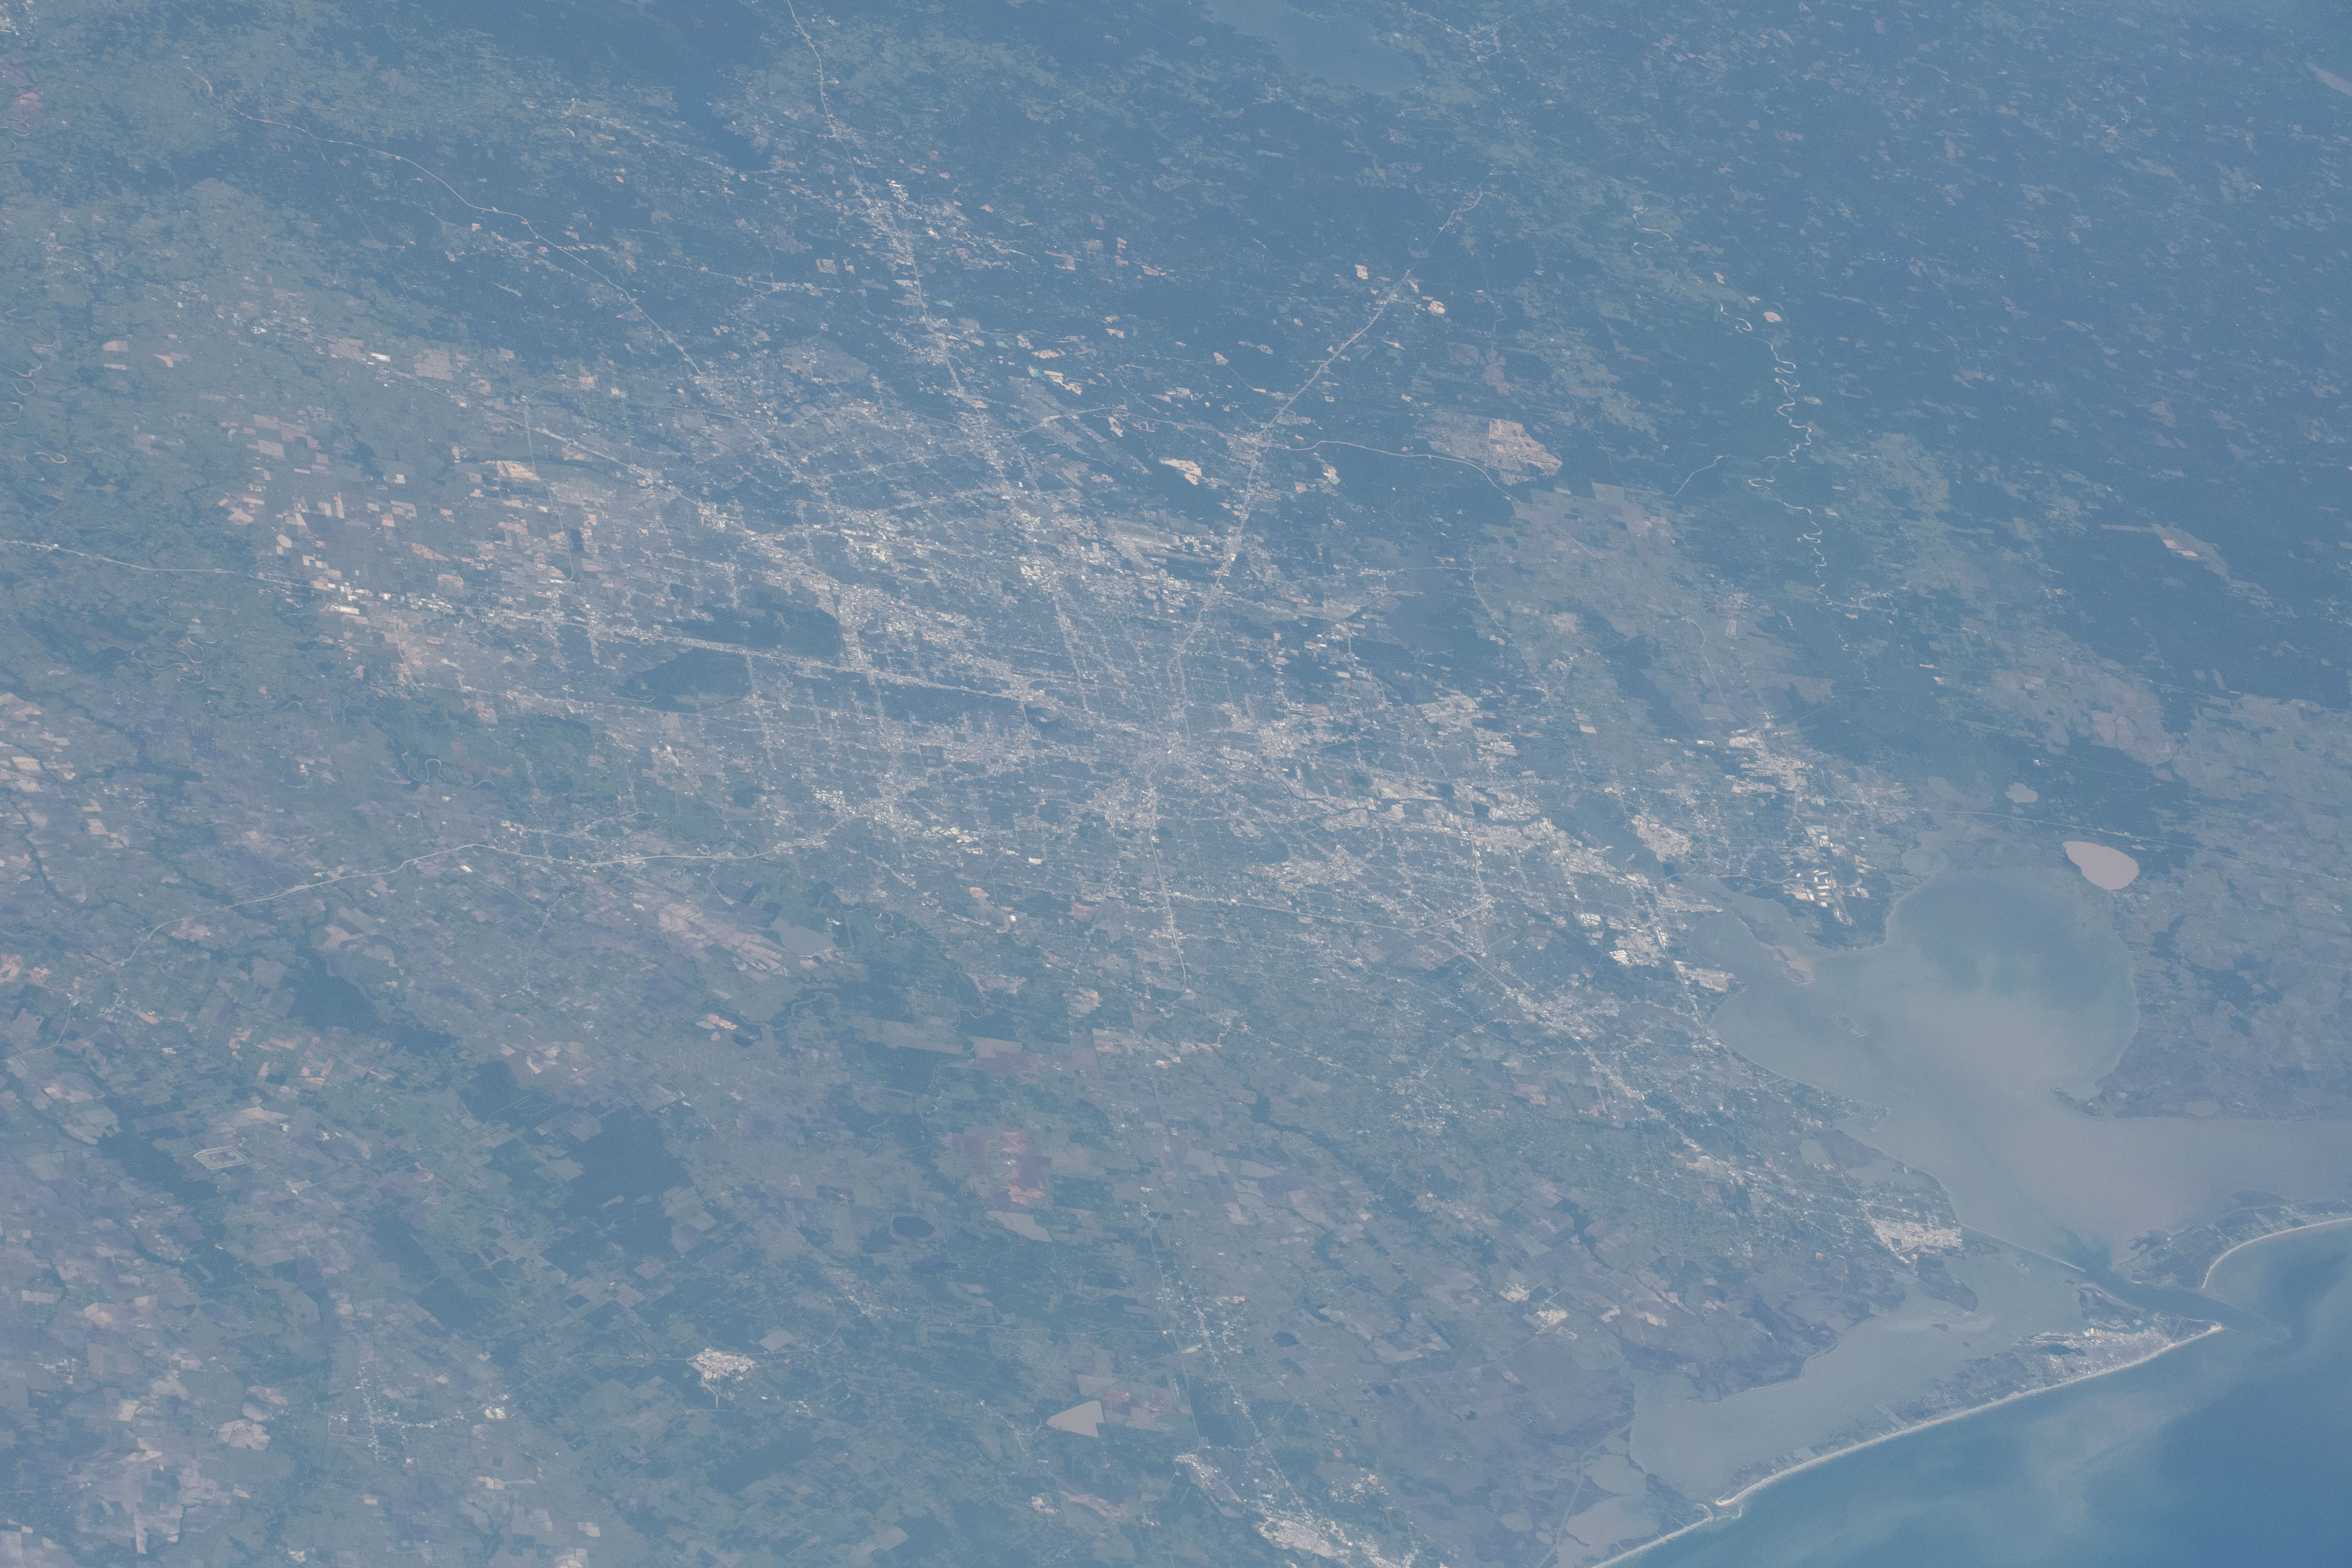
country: USA-TEXAS
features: HOUSTON, GALVESTON ISLAND, SEDIMENT, GALVESTON BAY, TRINITY RIVER
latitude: 29.5
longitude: -95.3
